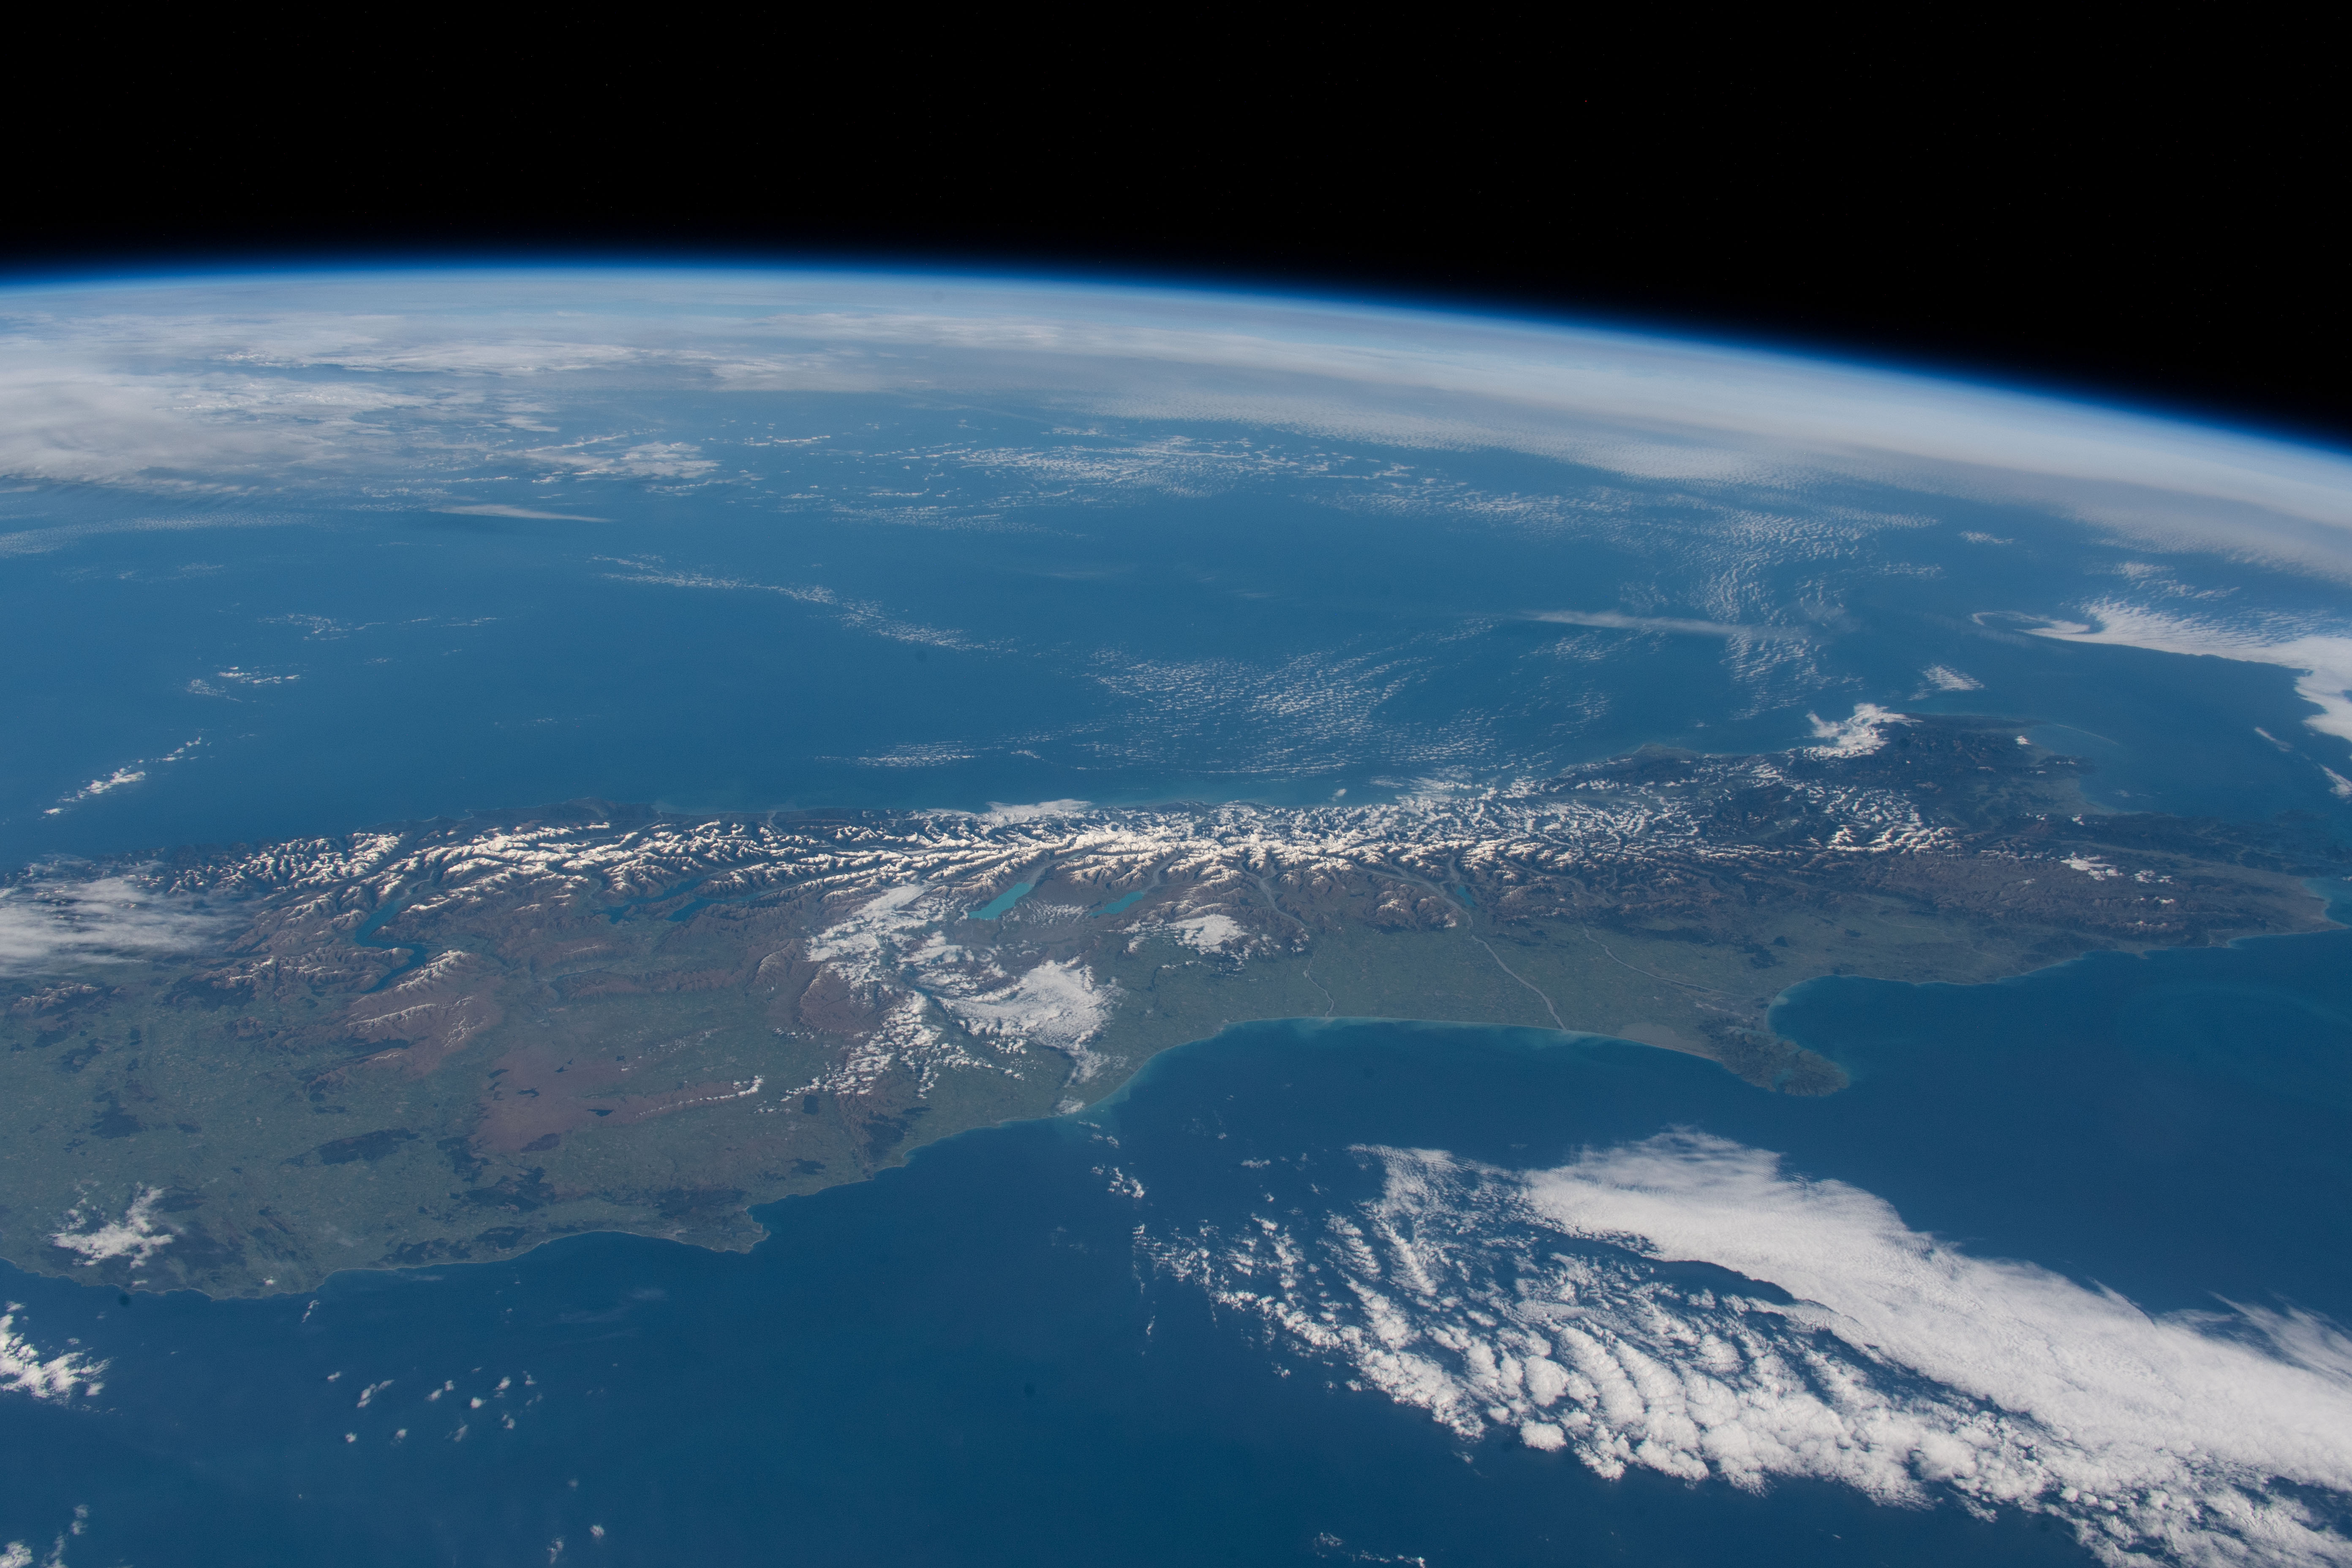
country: NEW ZEALAND-SI
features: NEW ZELAND, SOUTH ISLAND, SOUTHERN ALPS MOUNTAINS
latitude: -43.0
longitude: 170.5
